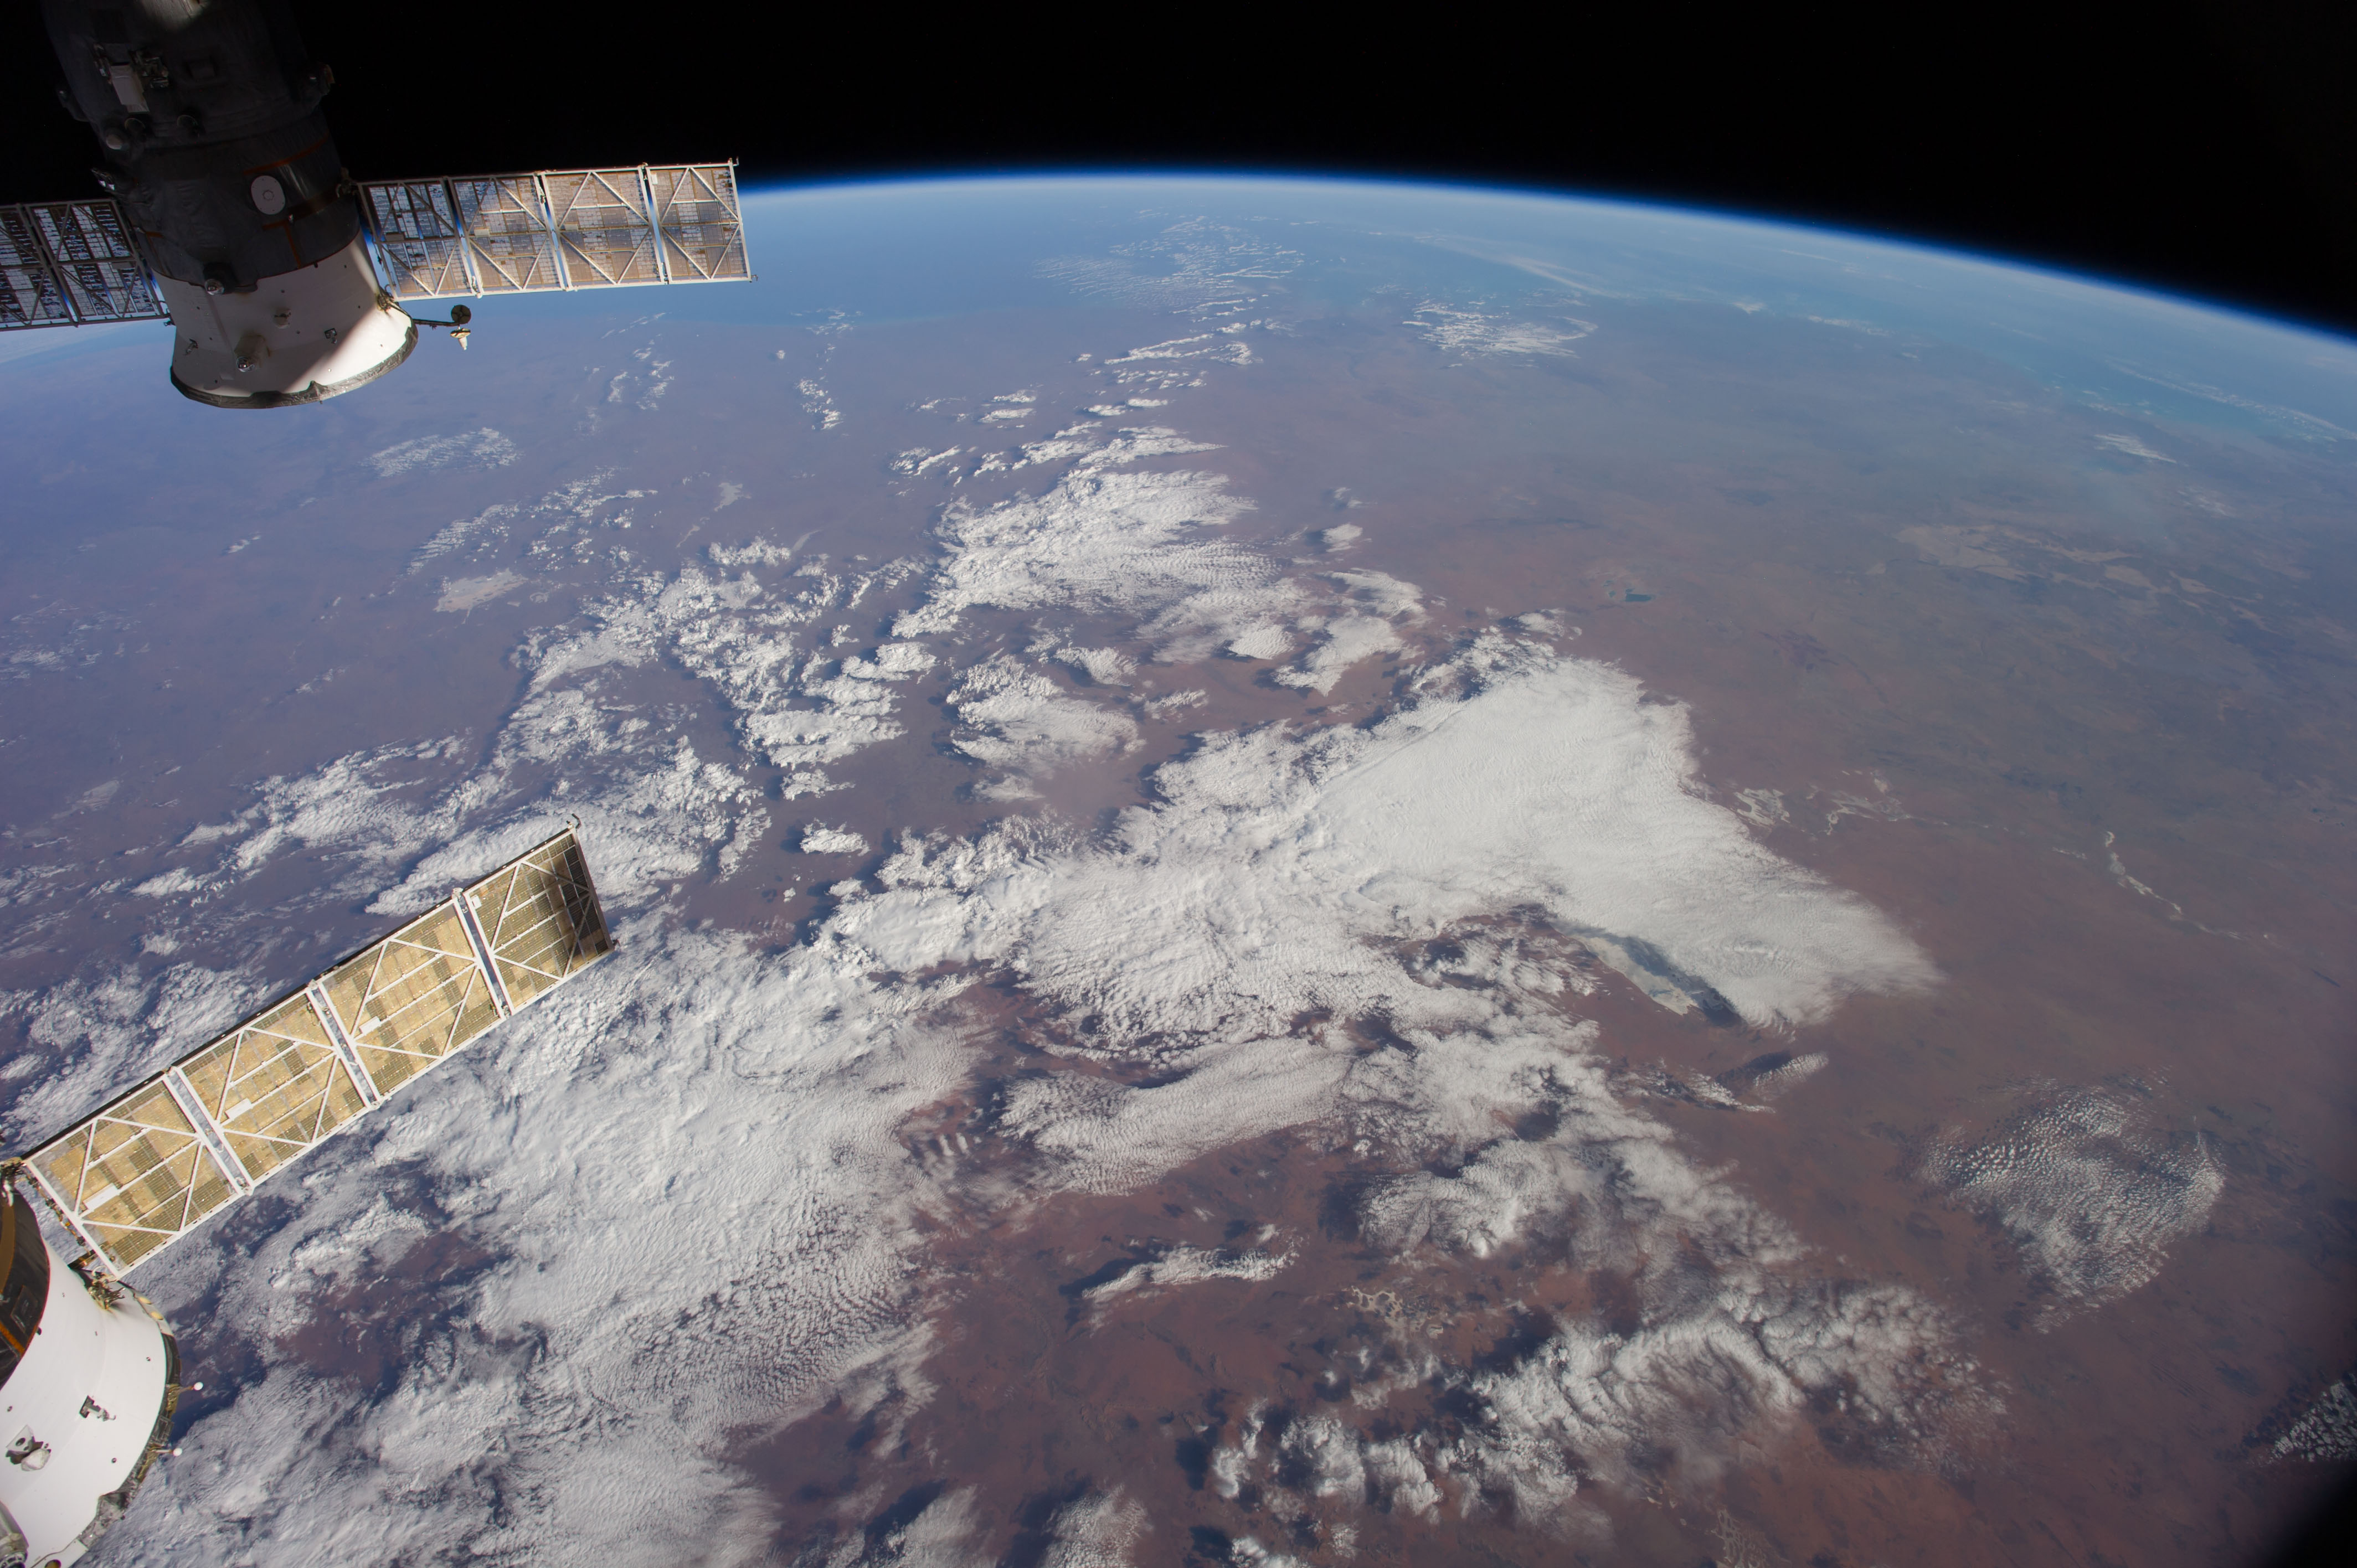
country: AUSTRALIA-WA
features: INDIAN O., L. GREGORY, L. MACKAY, GREAT SANDY DES., ATMOSPHERIC LIMB
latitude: -22.5
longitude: 126.0
